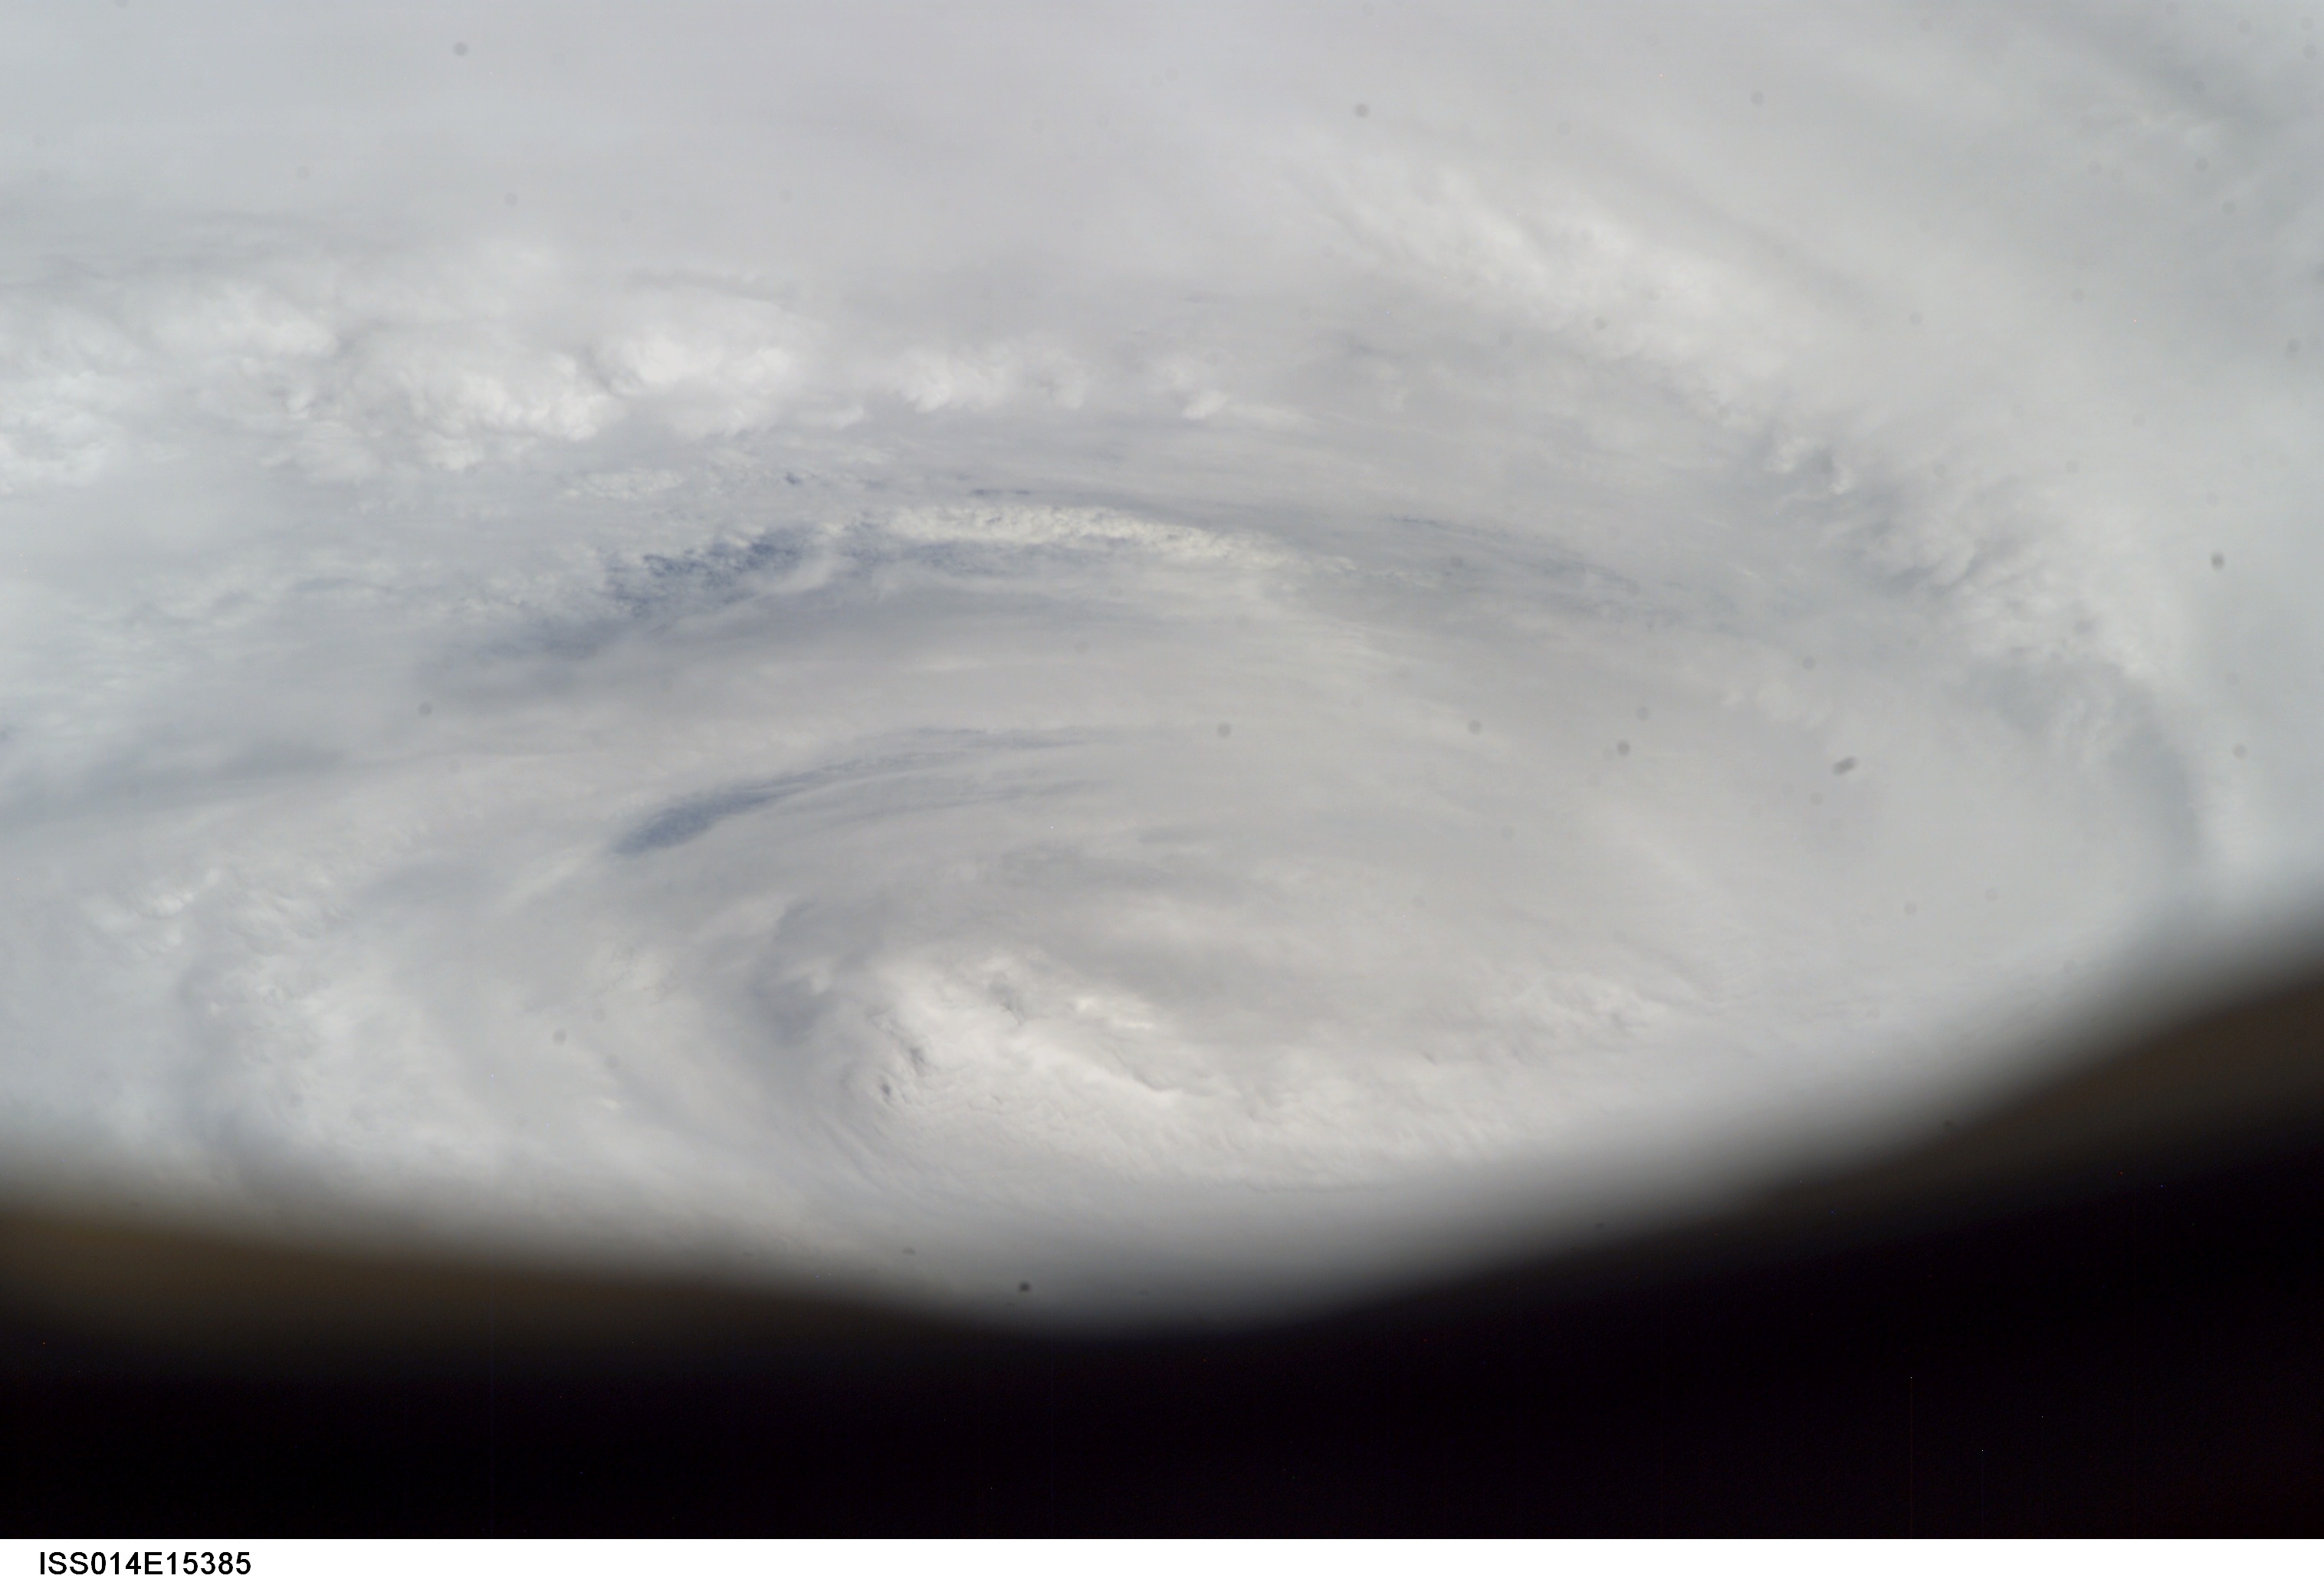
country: INDIAN OCEAN
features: TROPICAL CYCLONE GAMEDE, BANDS
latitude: -19.5
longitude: 52.9
